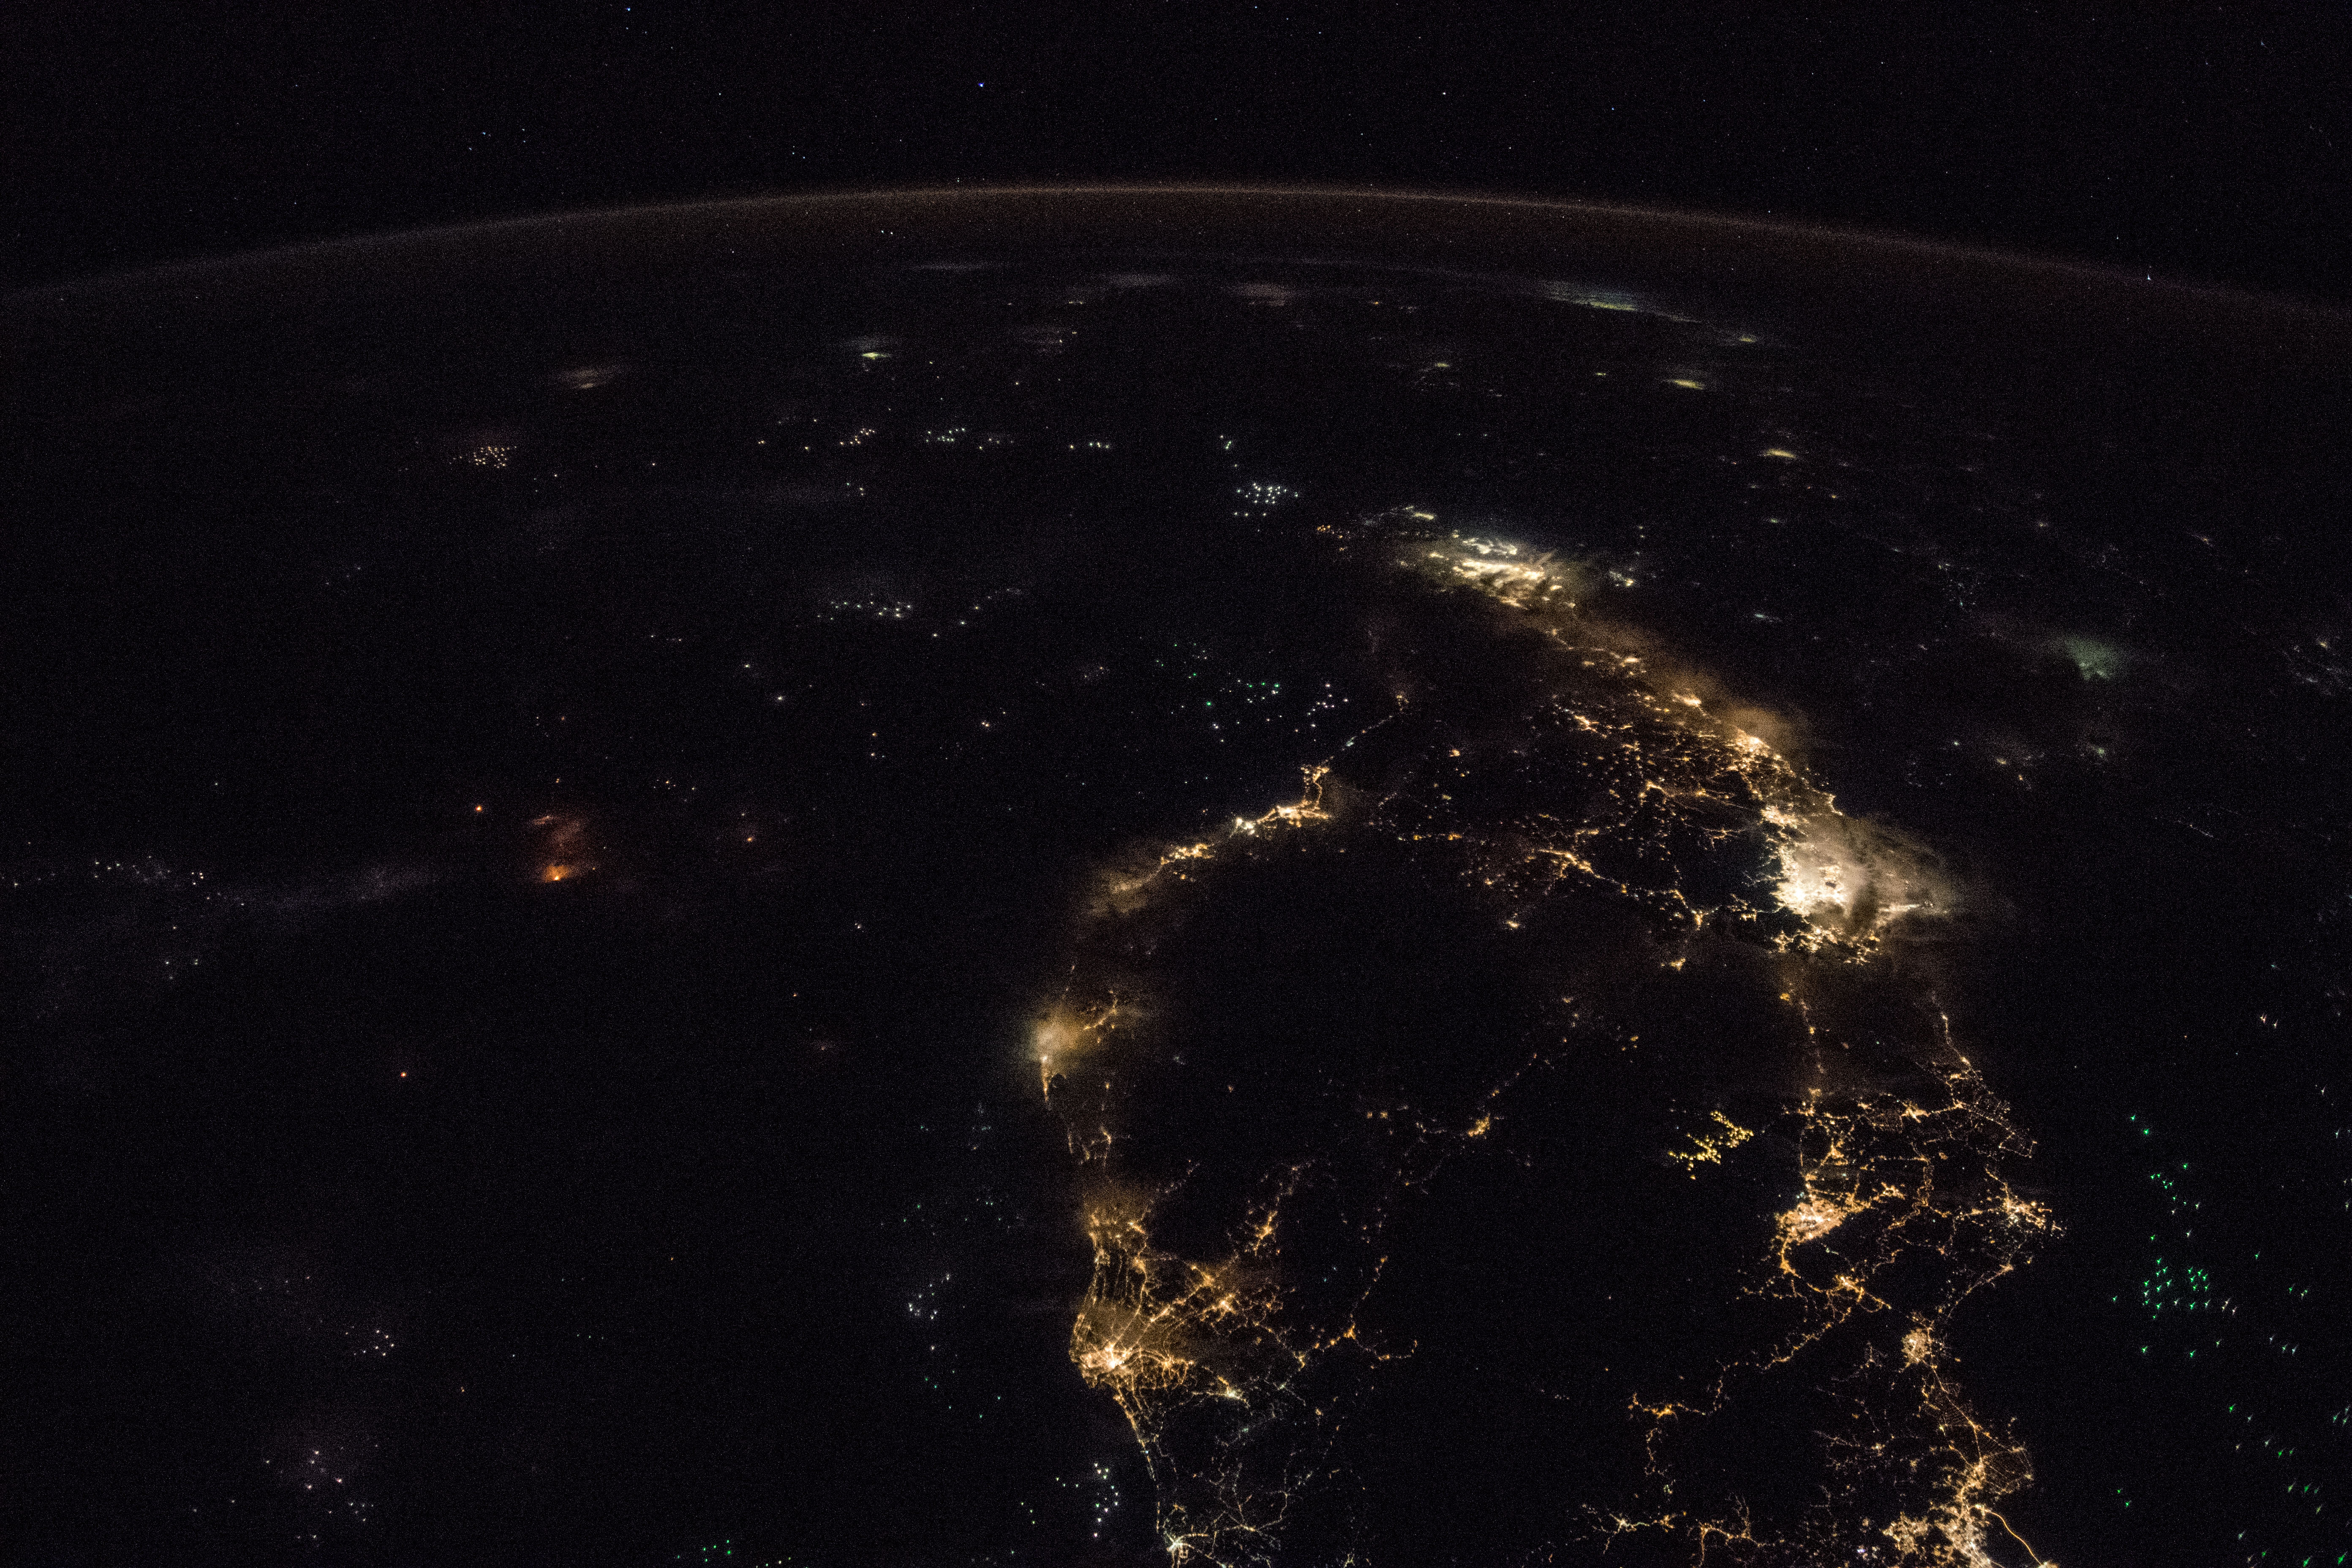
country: MALAYSIA
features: KUALA LAMPUR, SINGAPORE, IPOH, KOTA BHARU
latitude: 4.0
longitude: 104.0
